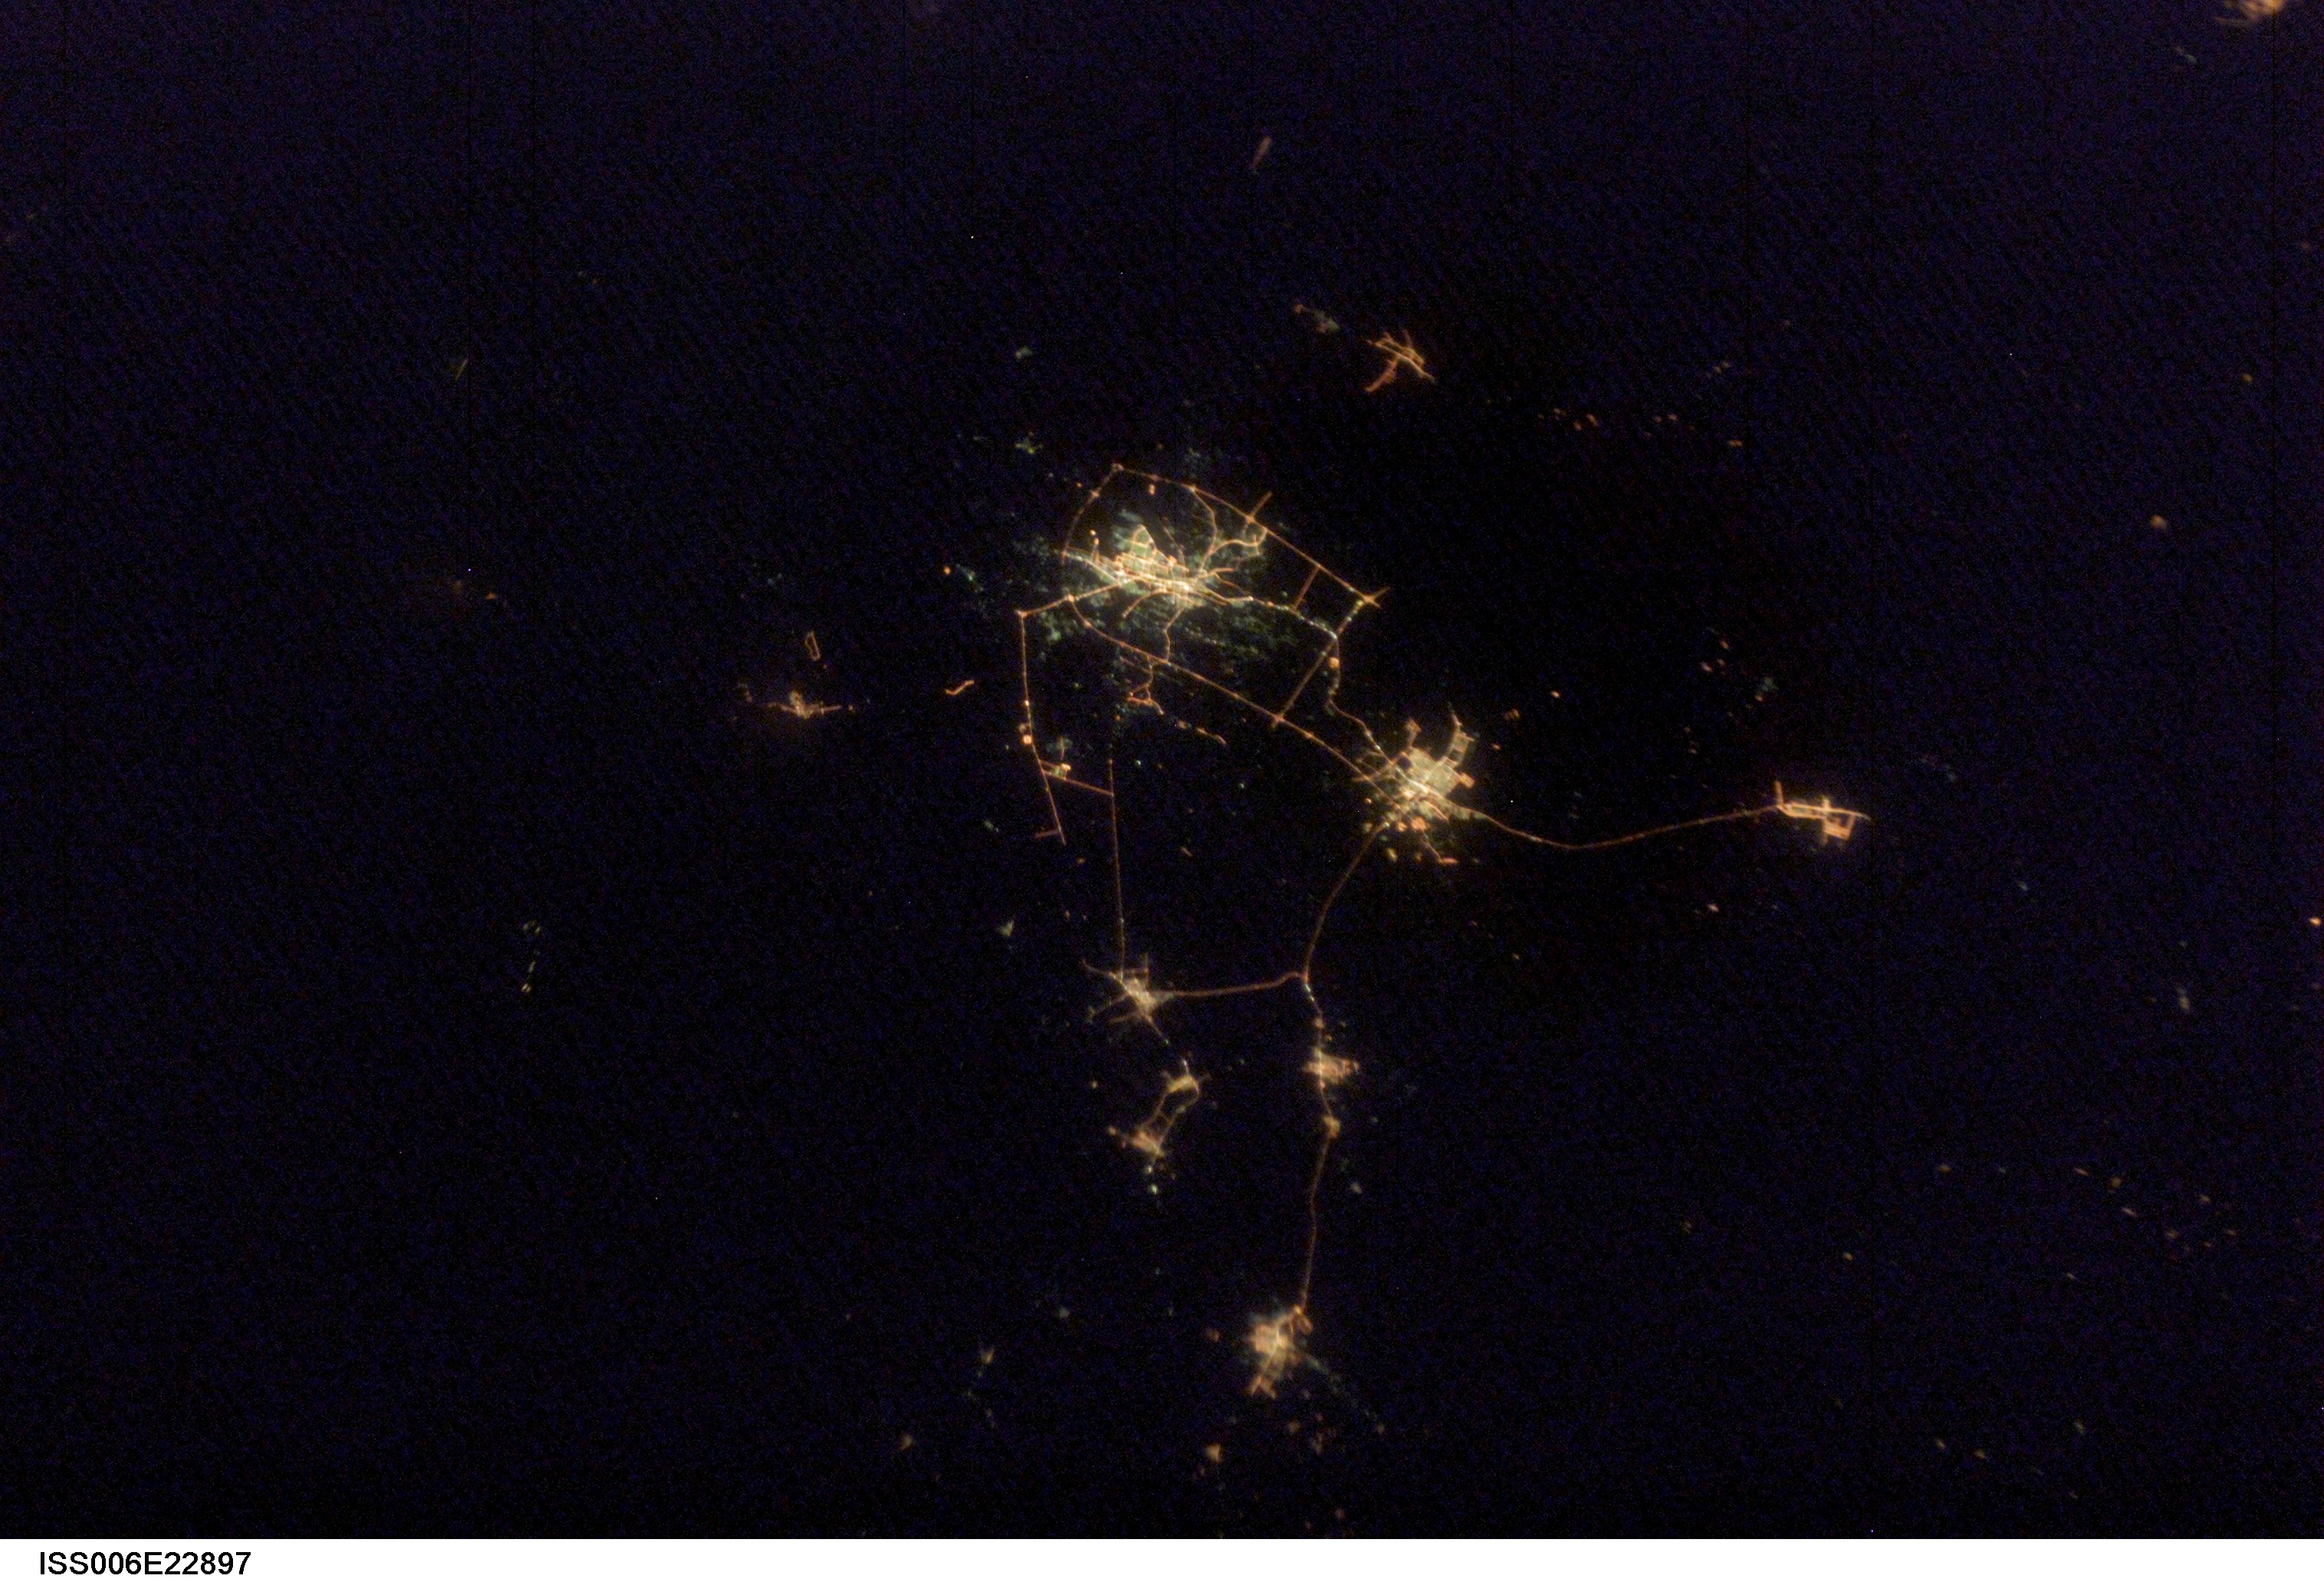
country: SAUDI ARABIA
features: BURAYDAH AT NIGHT
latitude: 26.0
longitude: 44.0
